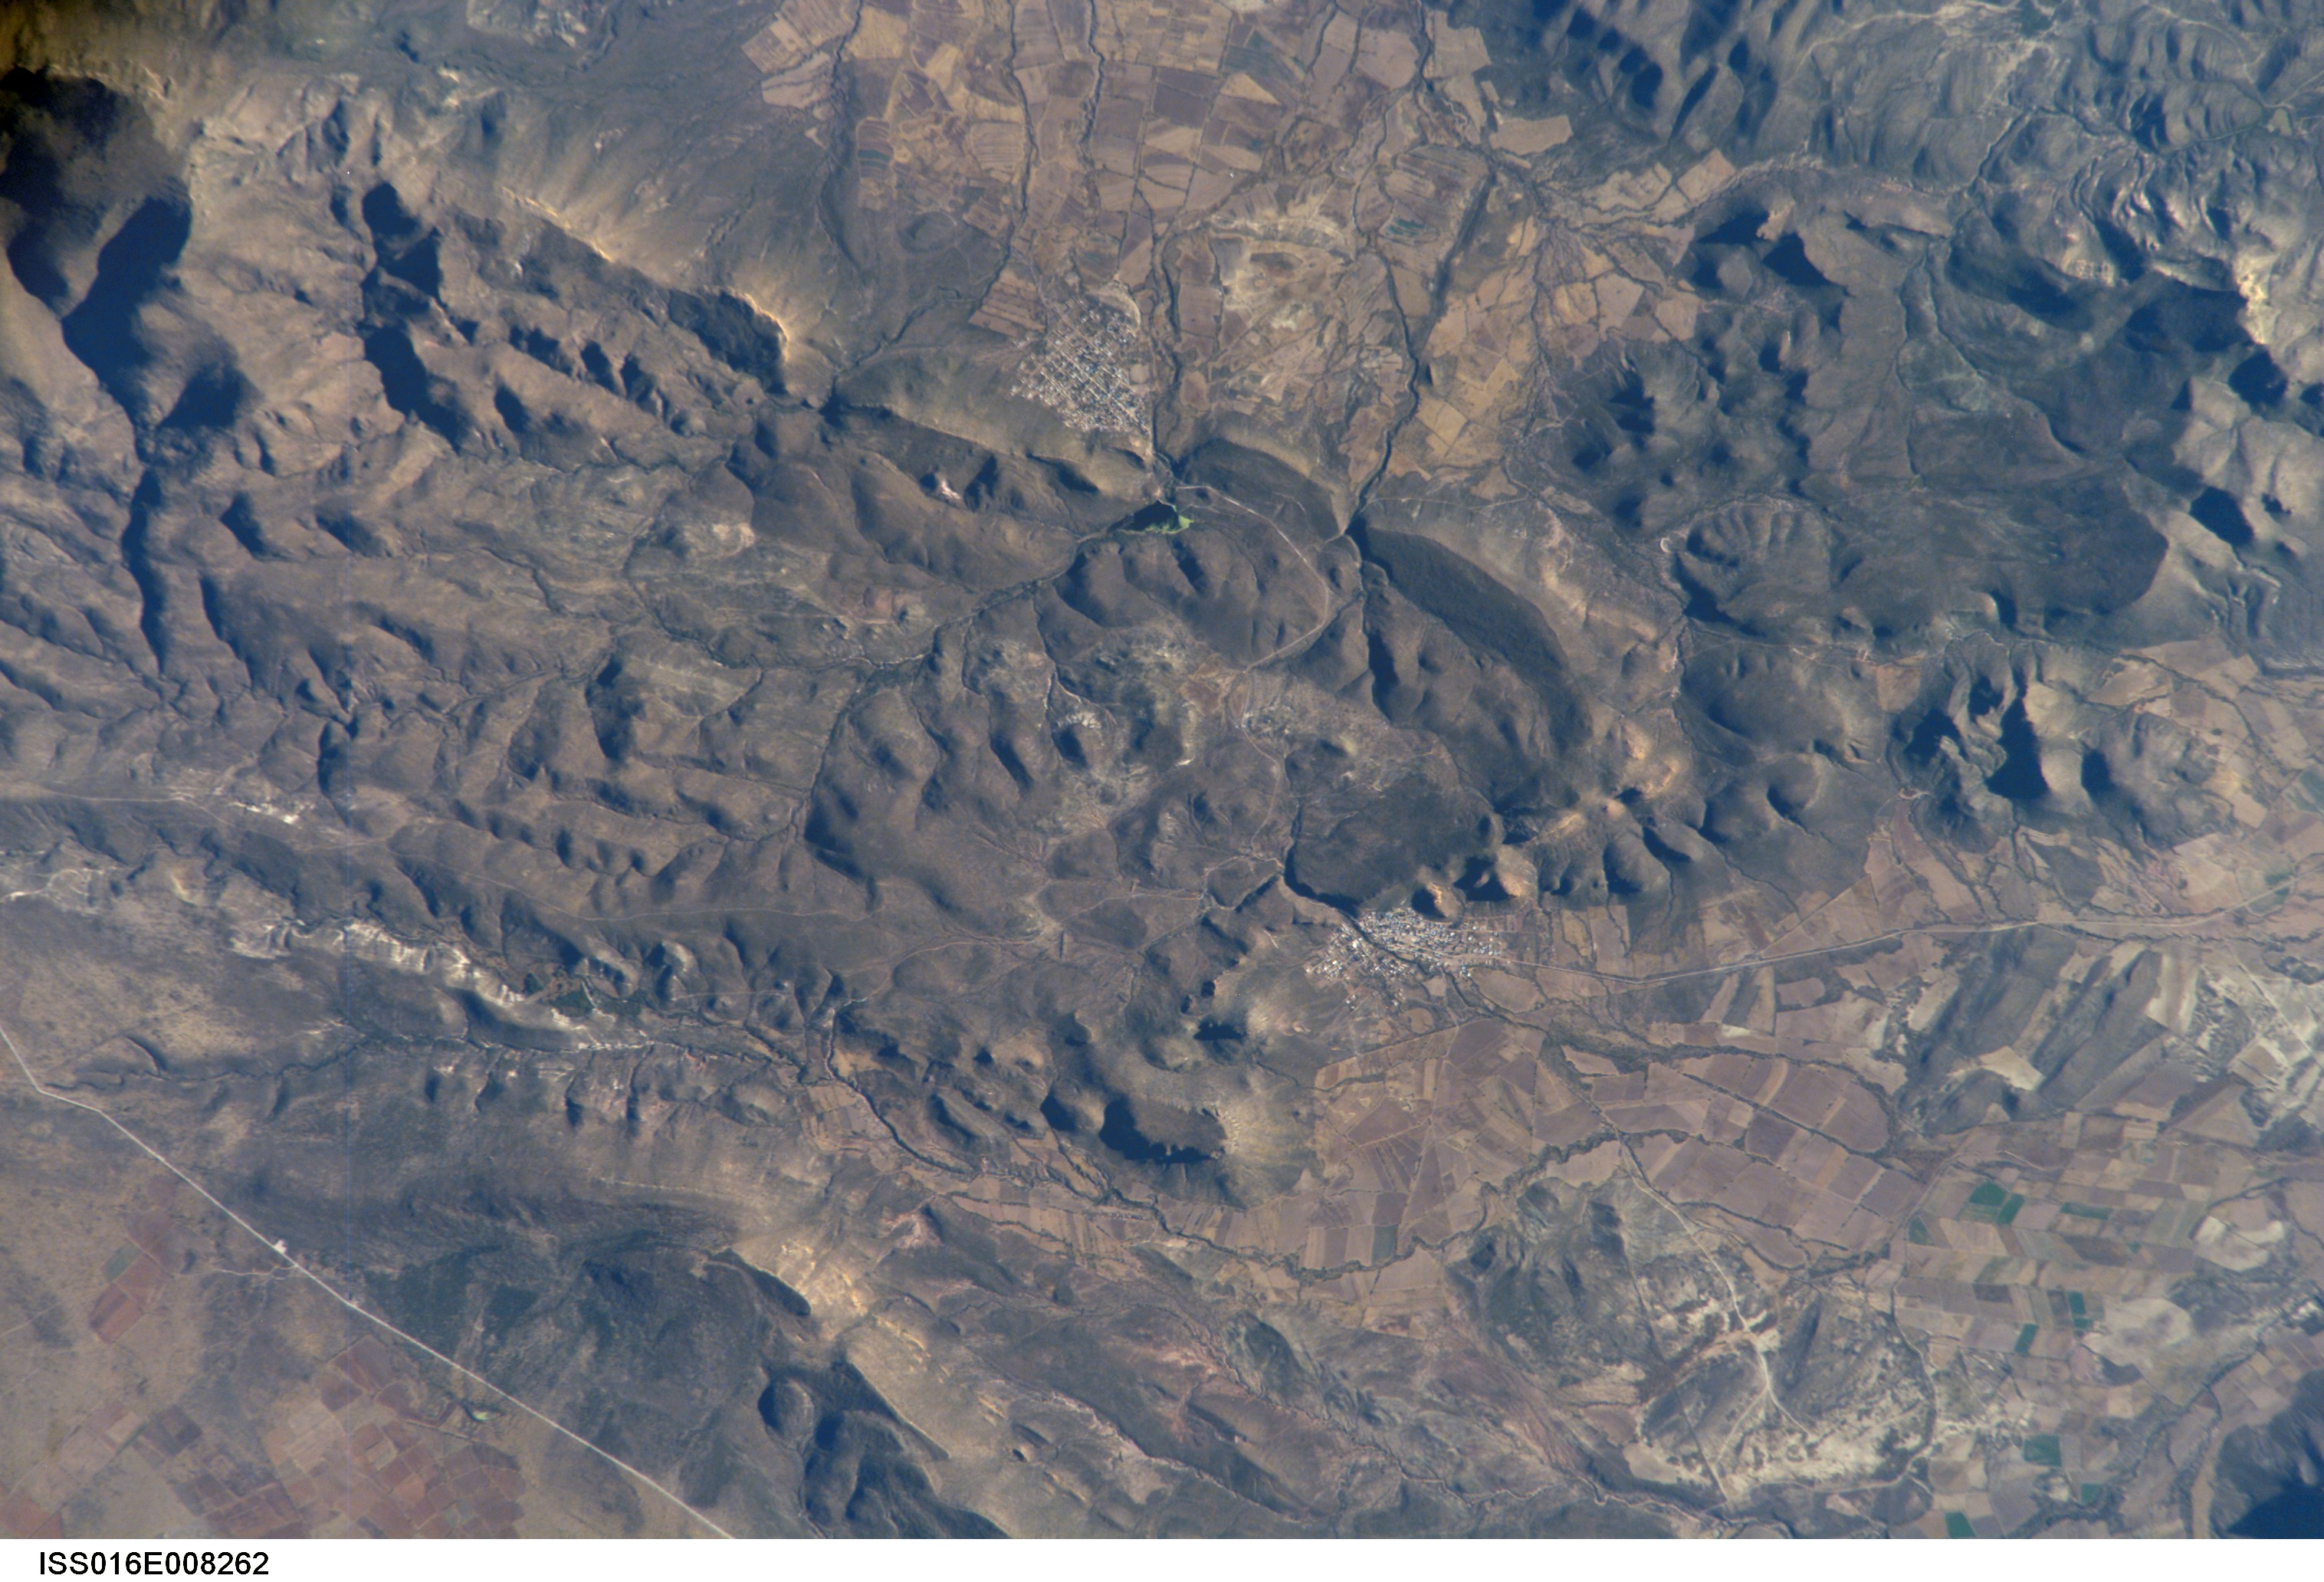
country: MEXICO
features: SE. OF JUAN ALDAMO, MTS, AGR.
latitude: 24.2
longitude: -103.1
